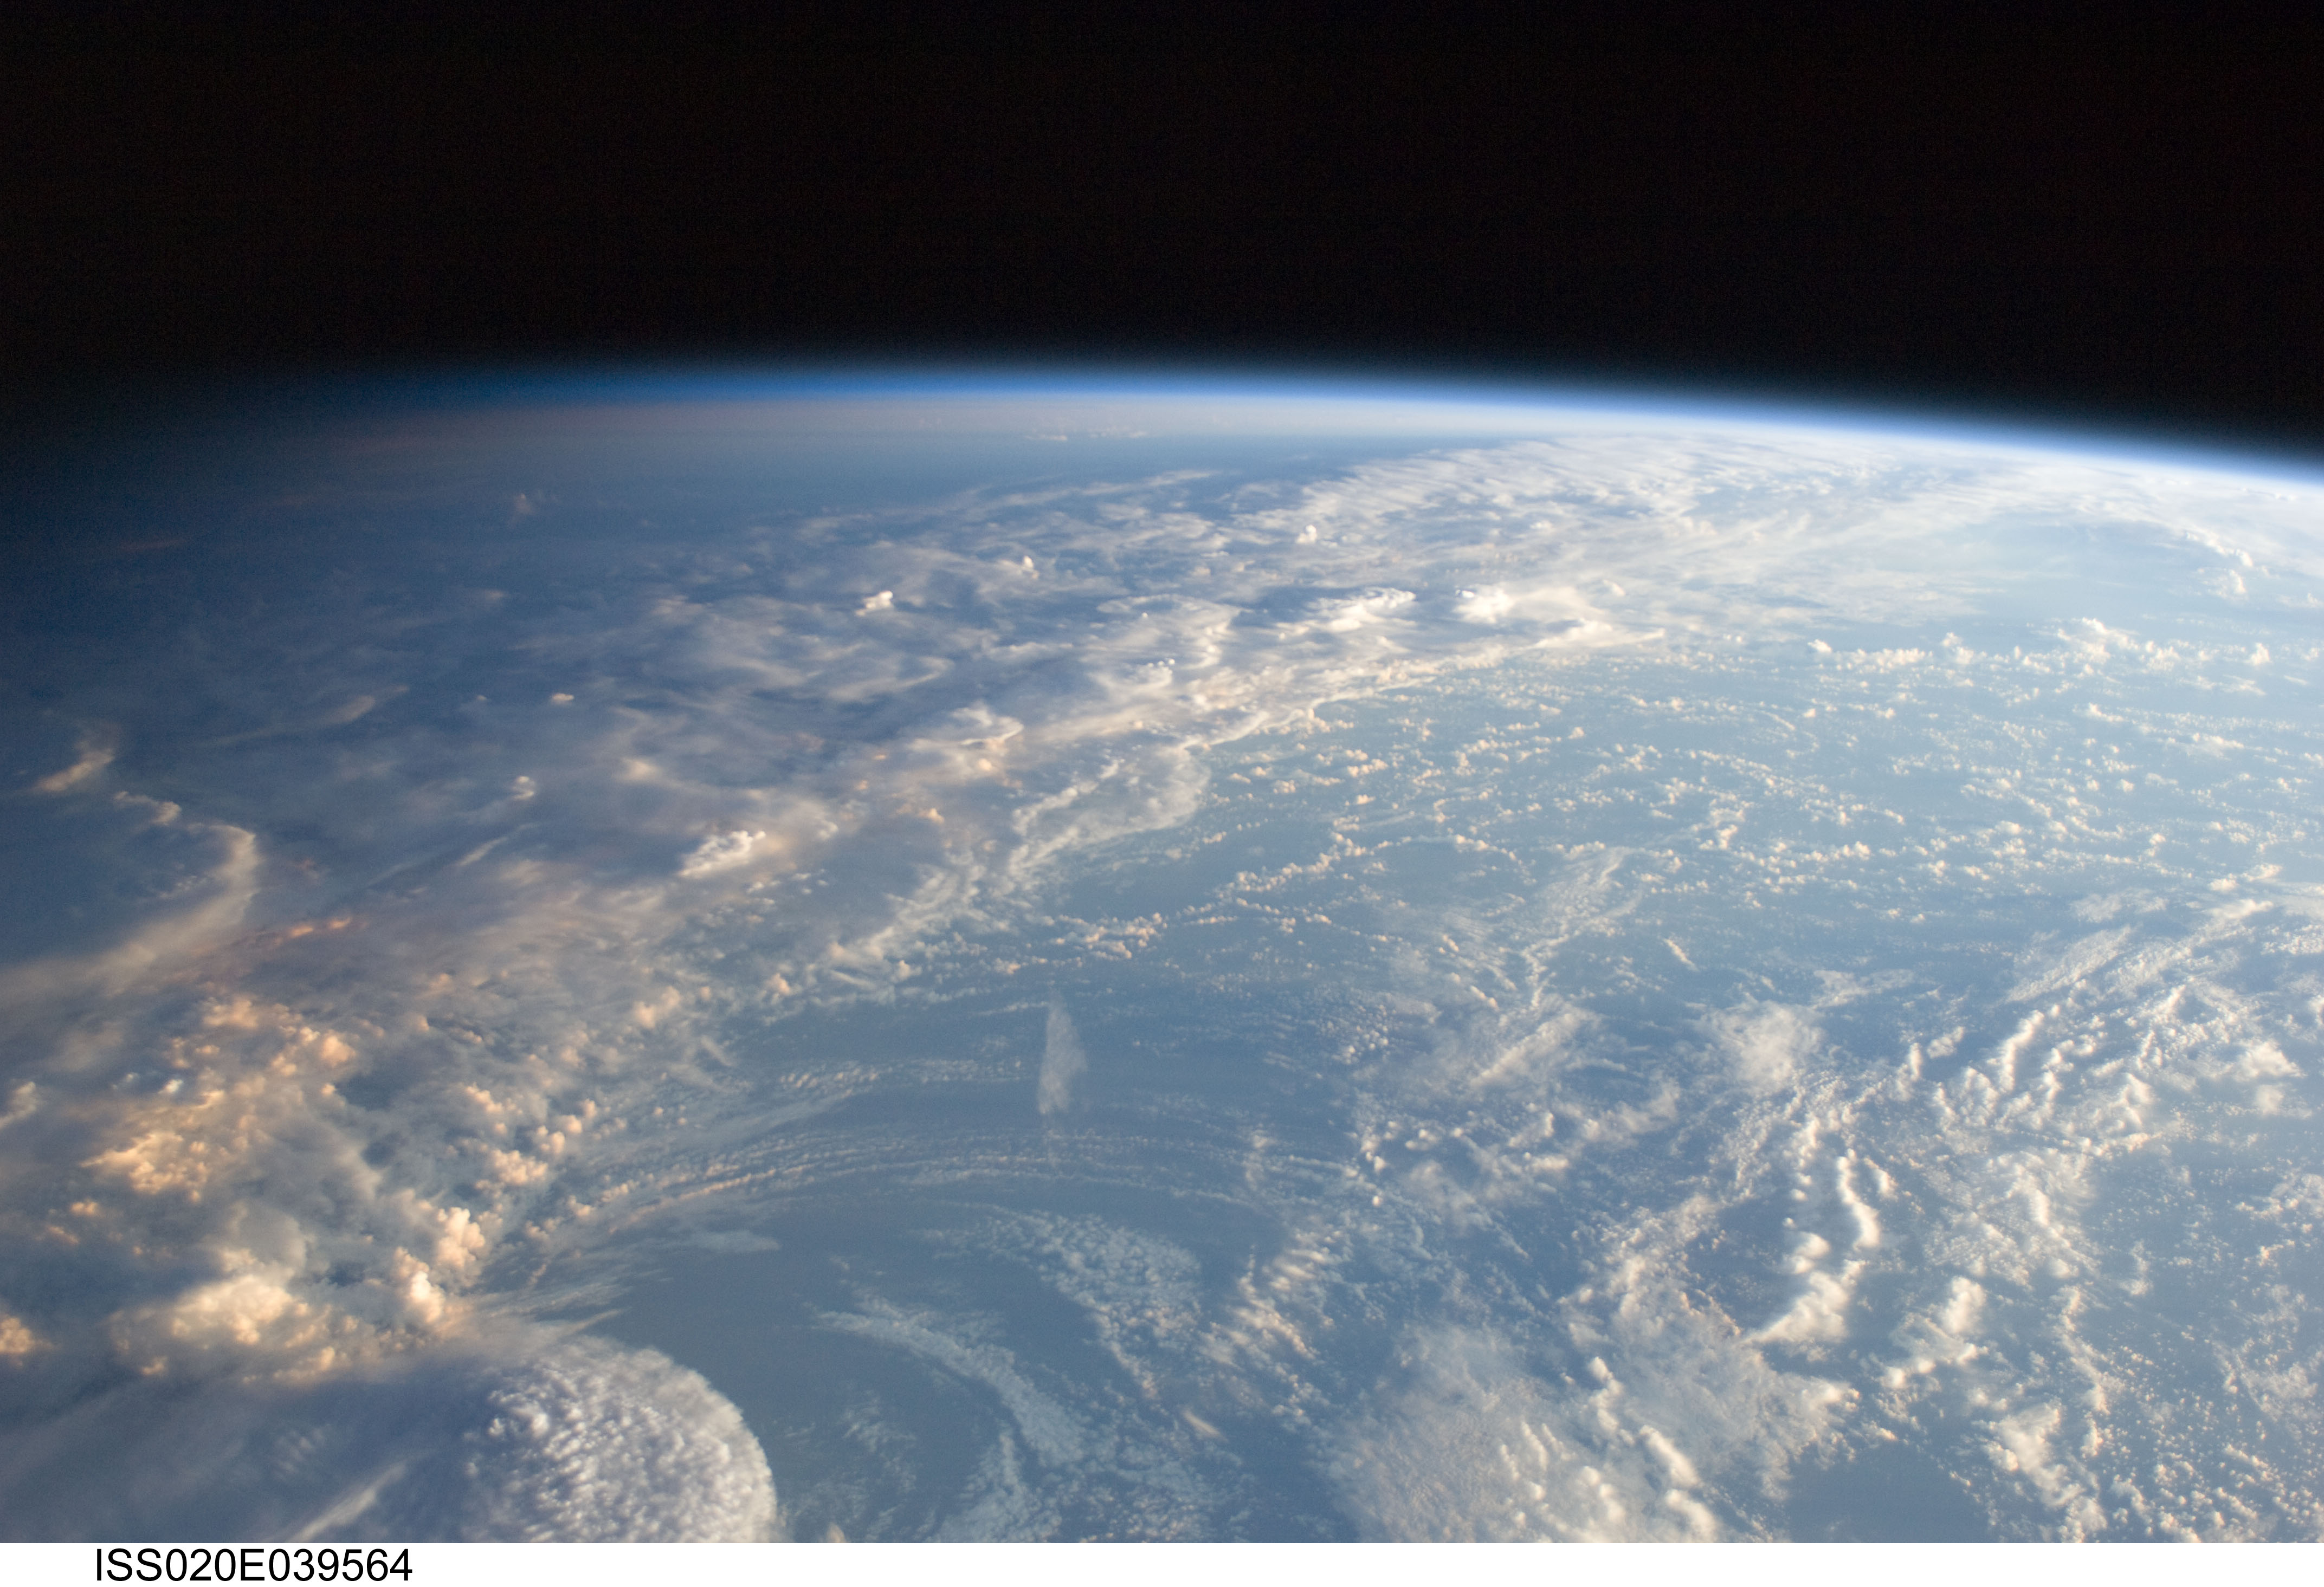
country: ATLANTIC OCEAN
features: PAN-MULTILAYERED CLOUDS, SHADOWS, HAZE
